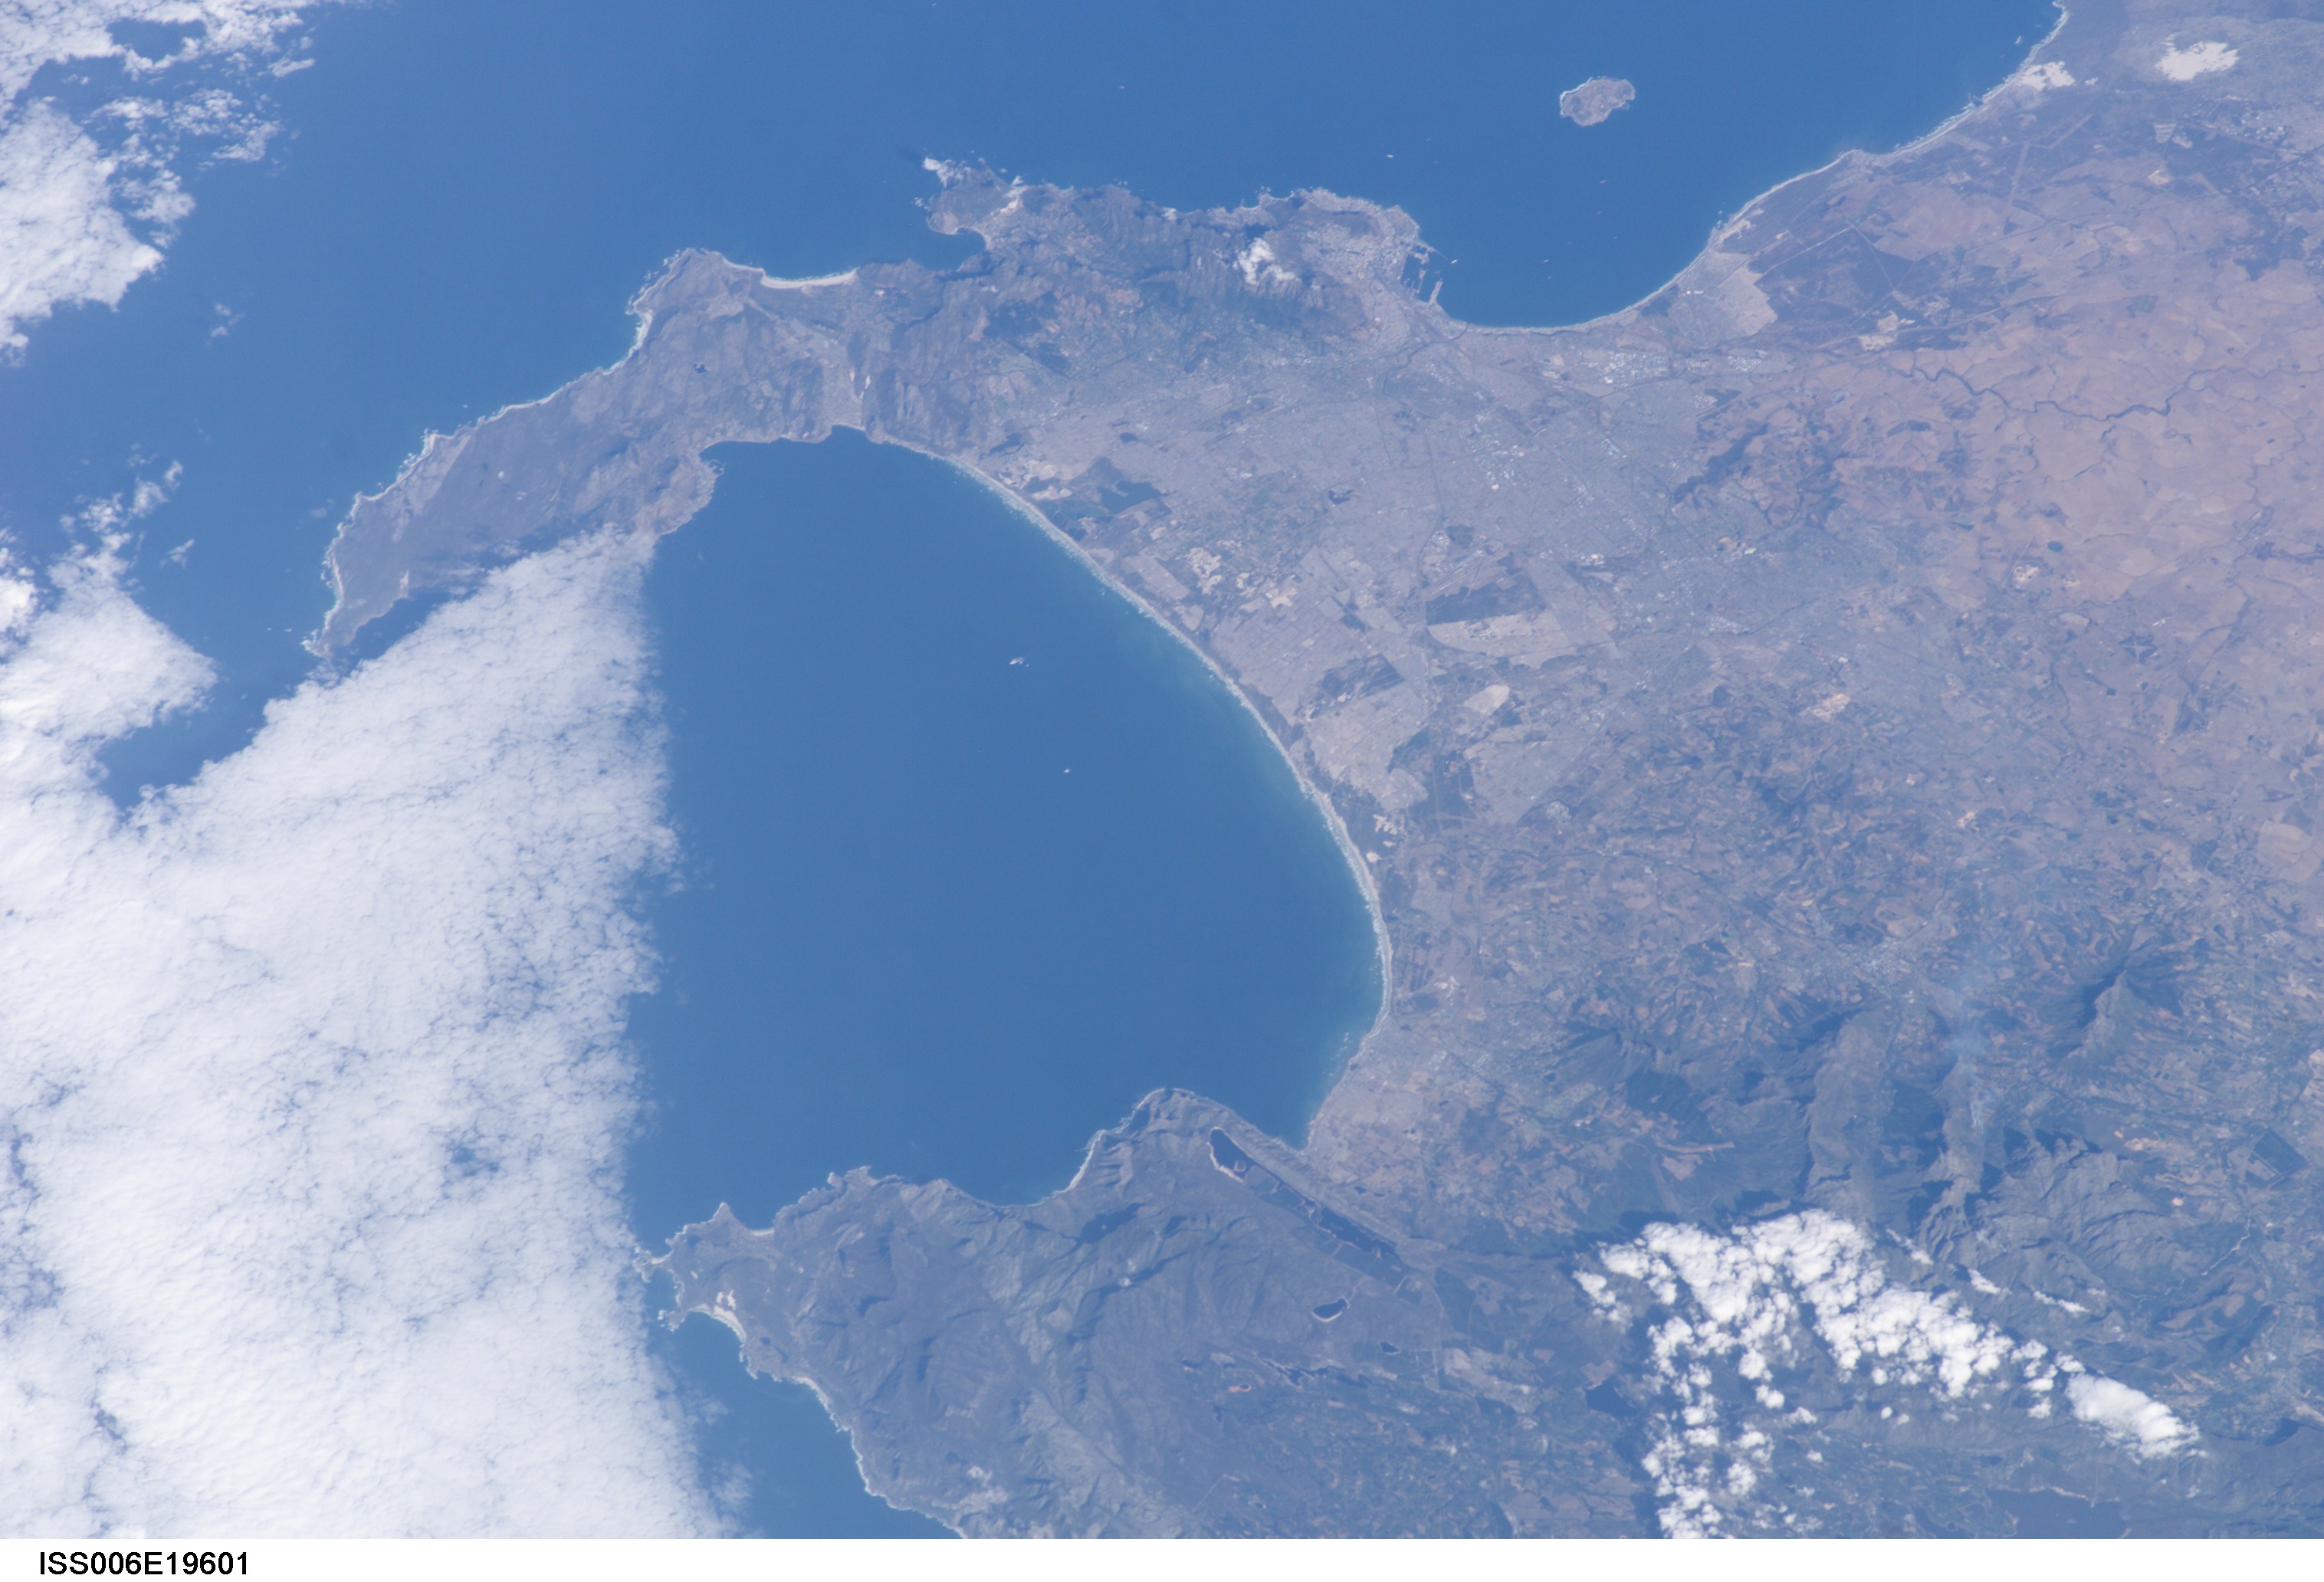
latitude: -34.0
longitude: 18.5
